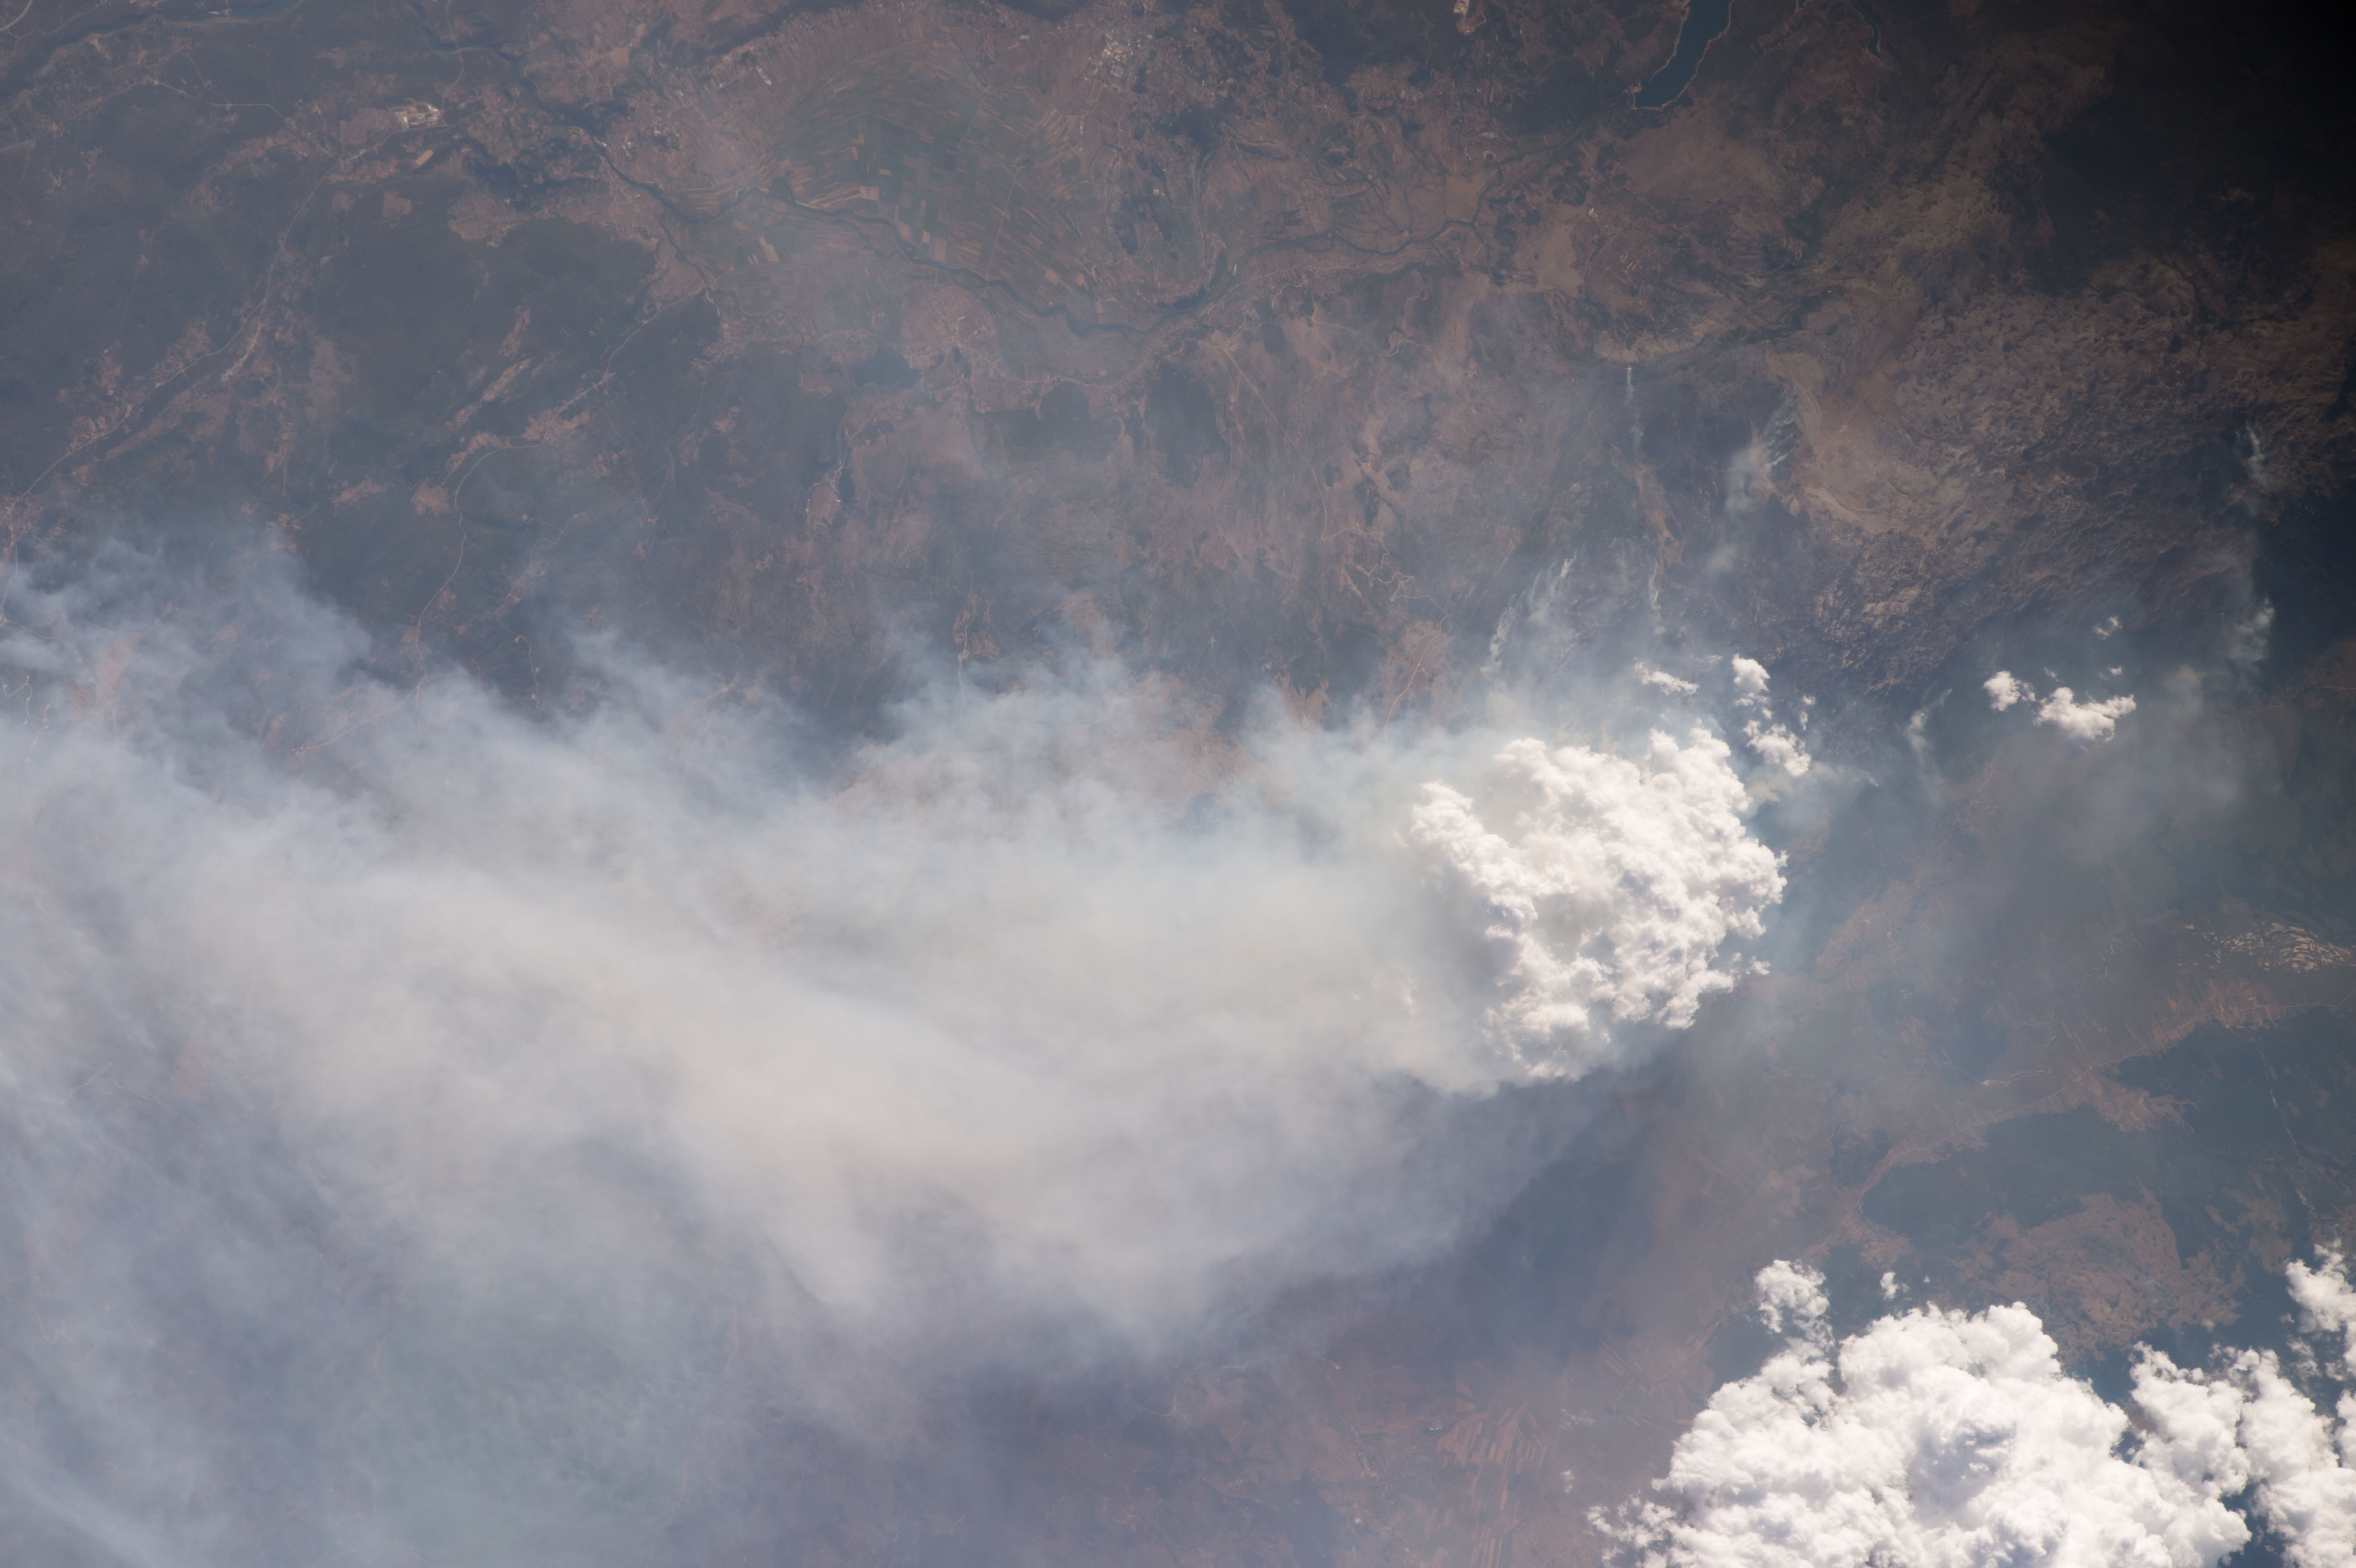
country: BOSNIA-HERZEGOVINA
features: PERUCA LAKE, OBROVAC SINJSKI, SMOKE PLUMES
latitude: 43.8
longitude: 16.8
